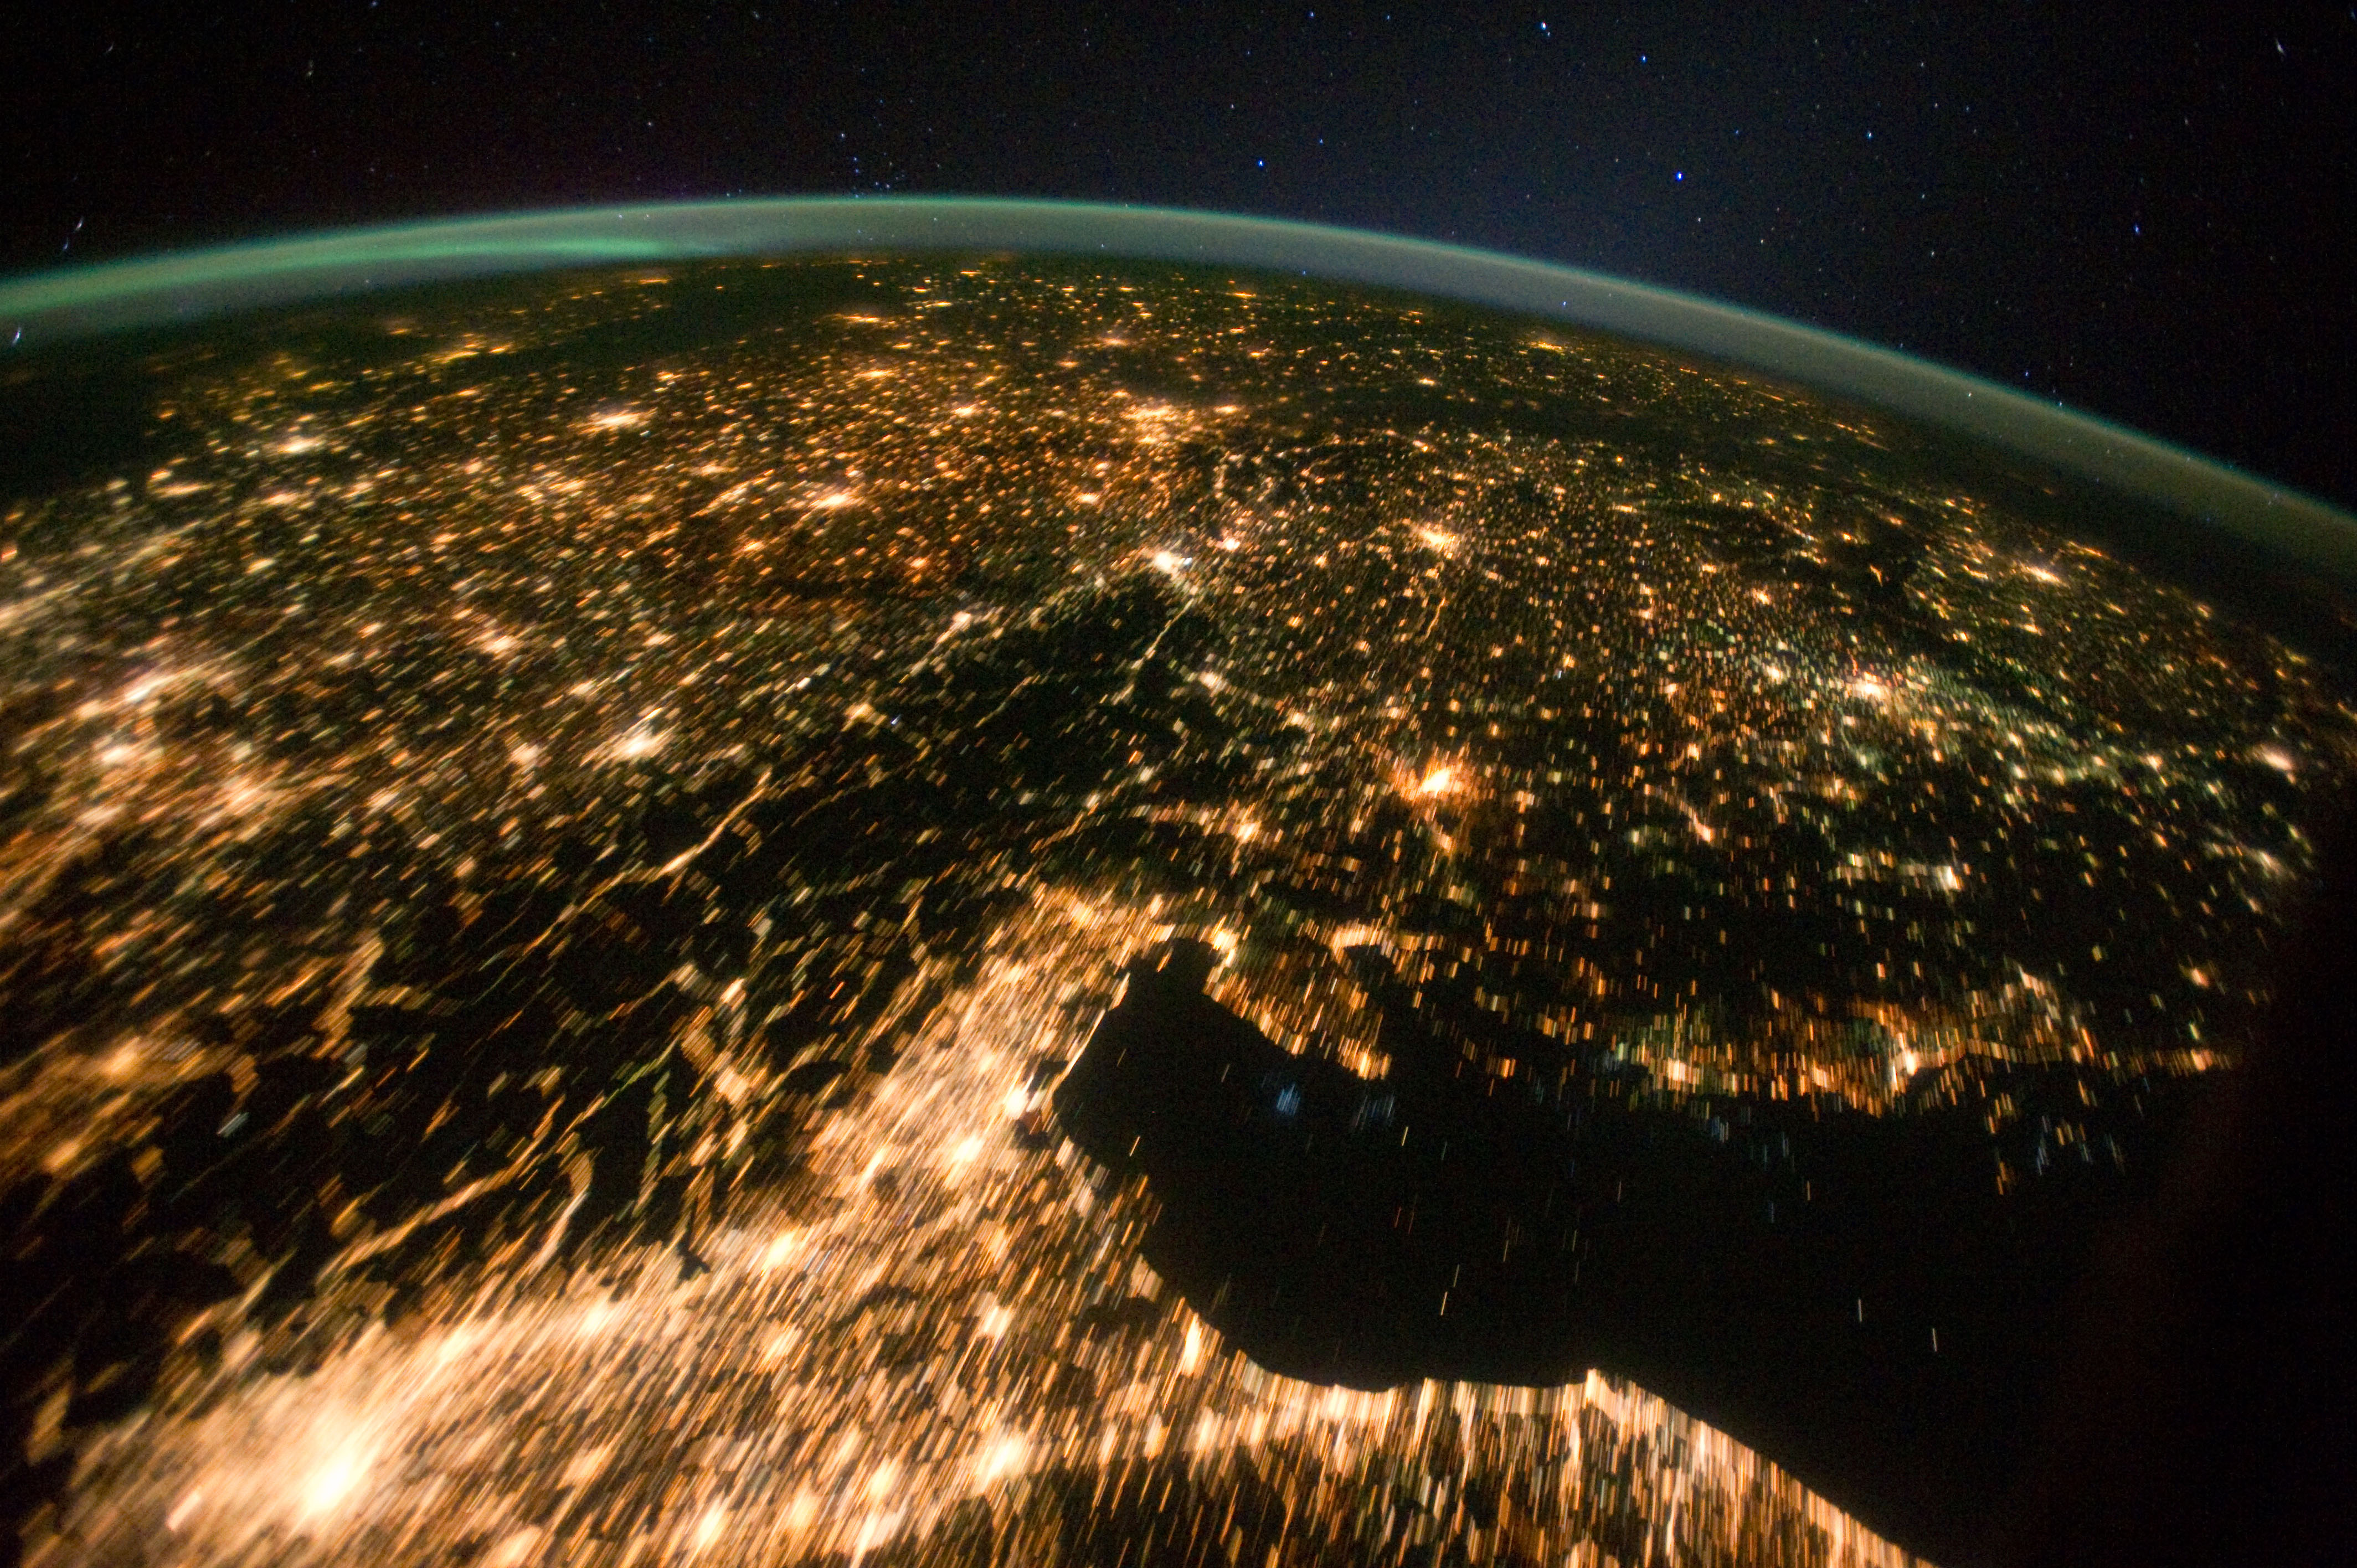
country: ITALY
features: PAN, ITALY, GERMANY, POLAND, HUNGARY AT NIGHT
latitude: 46.0
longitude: 13.5
